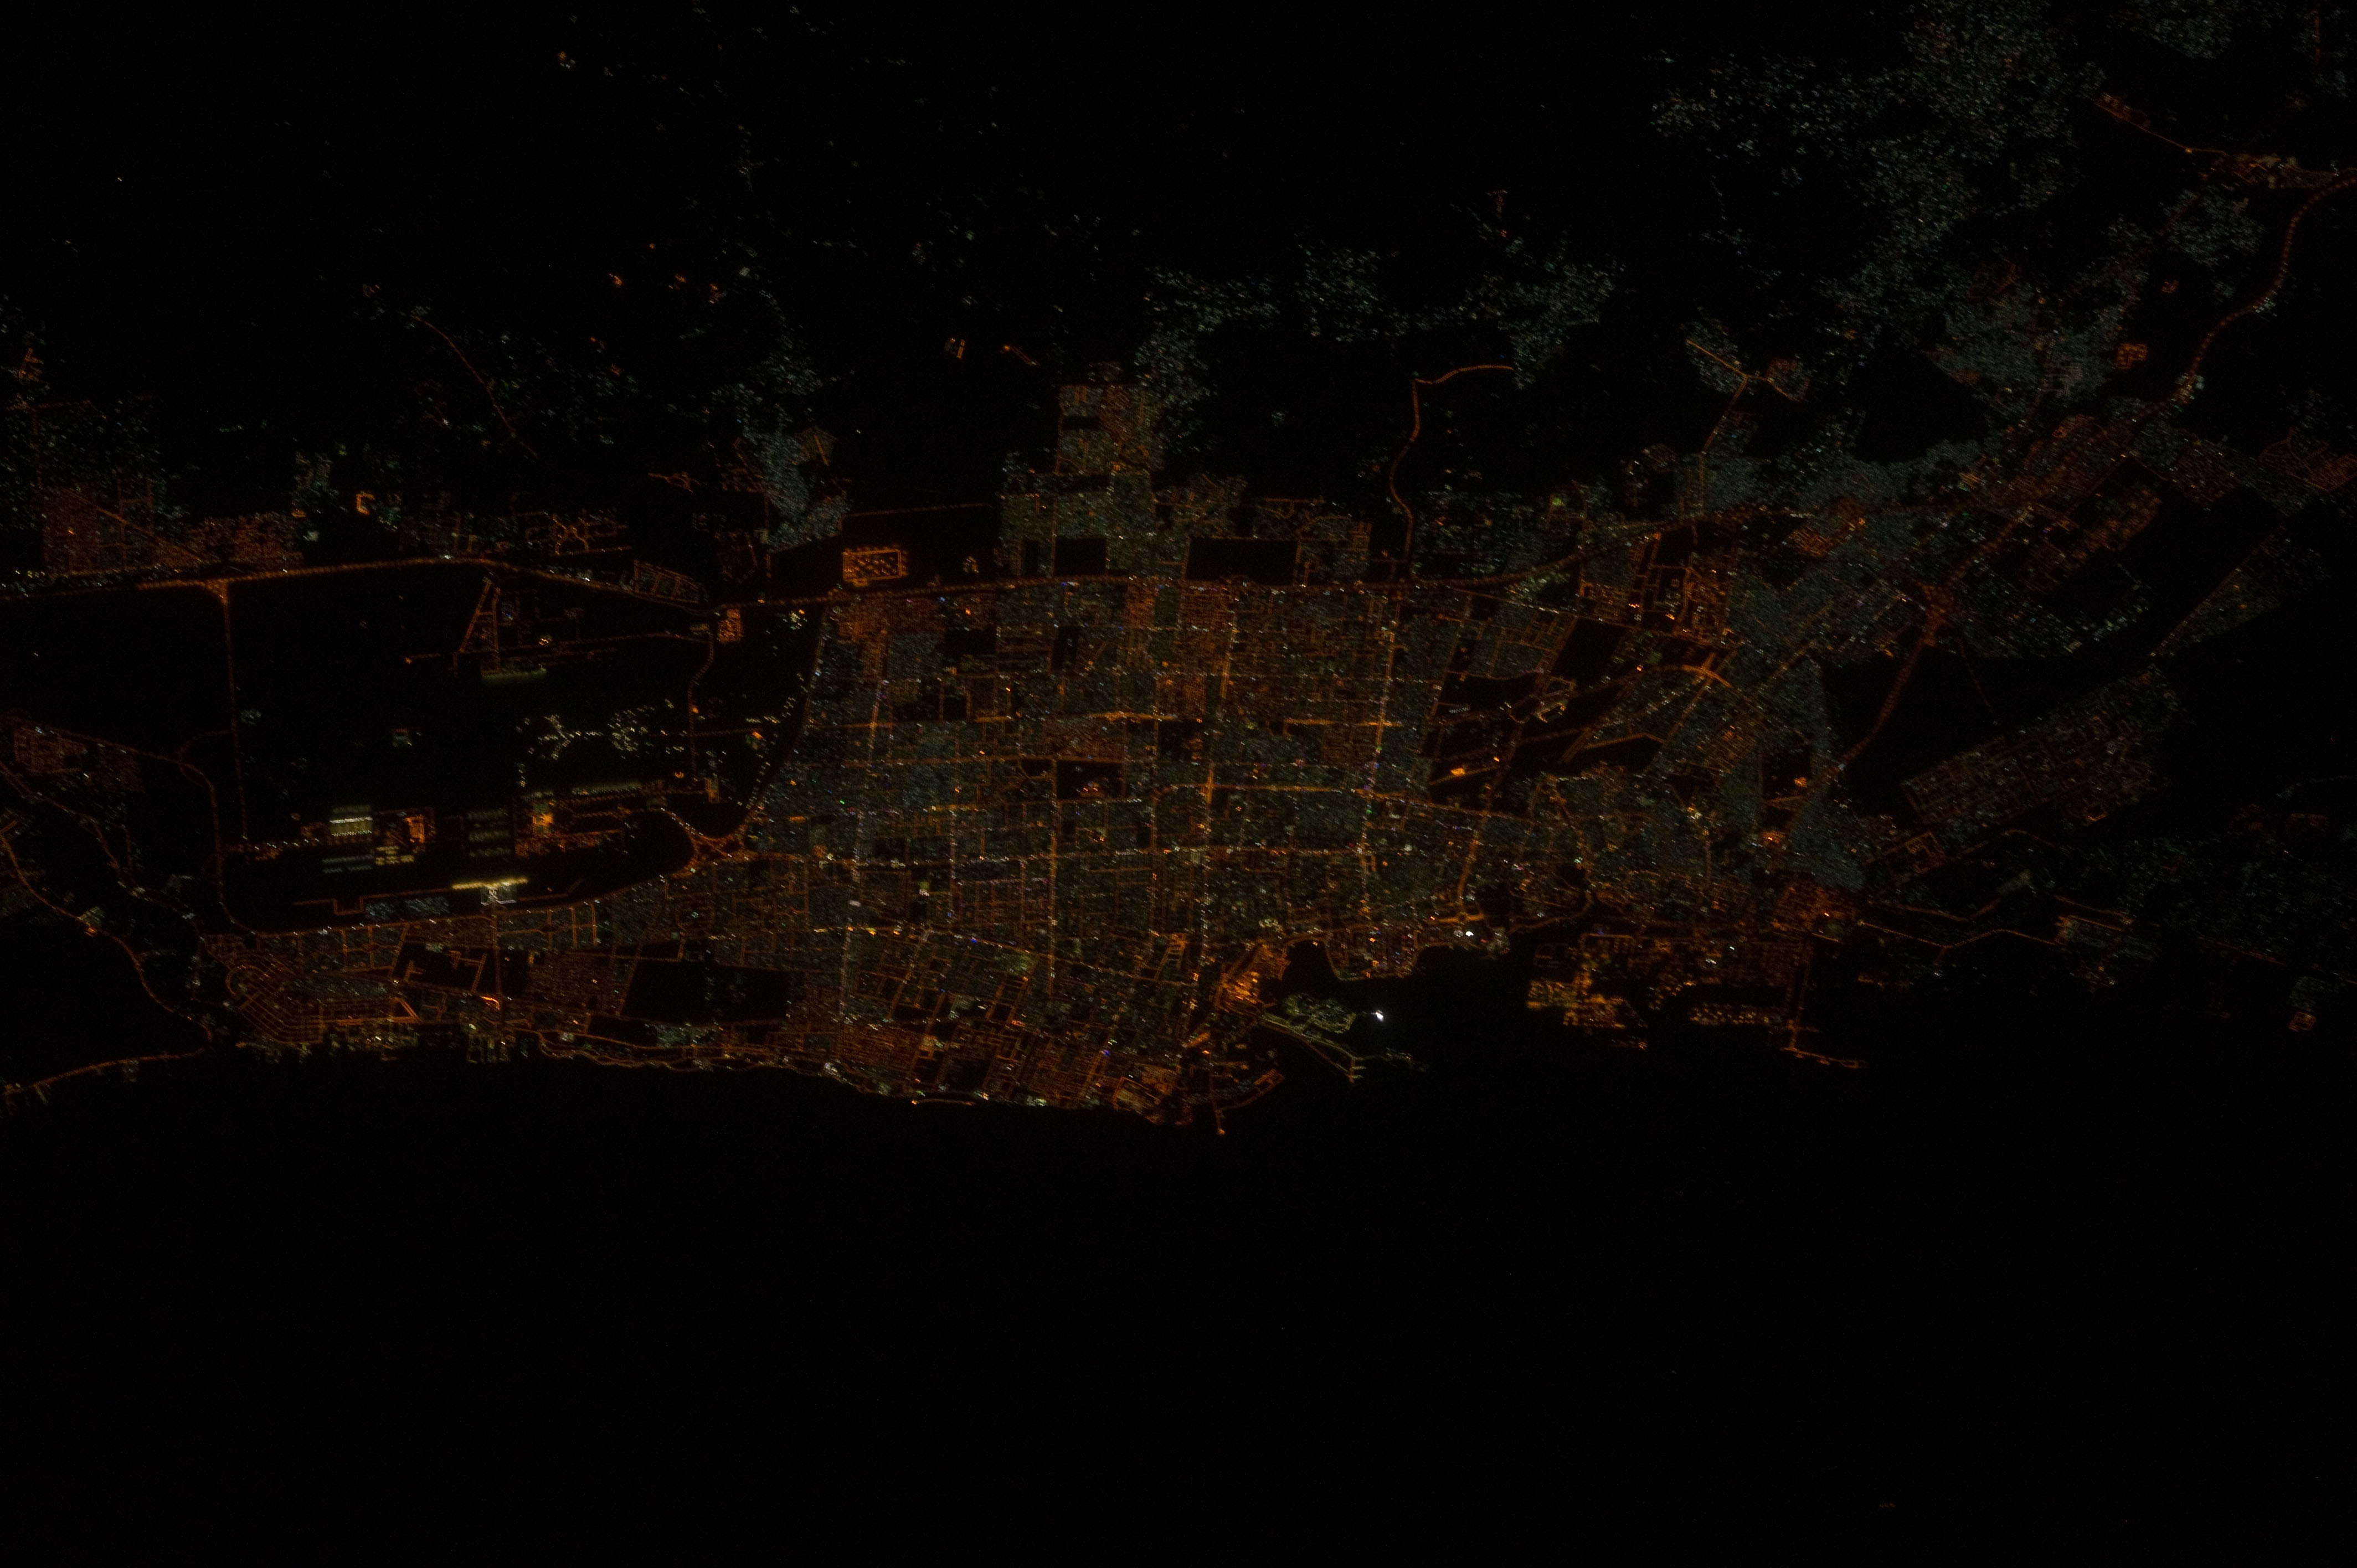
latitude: 21.5
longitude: 39.2
